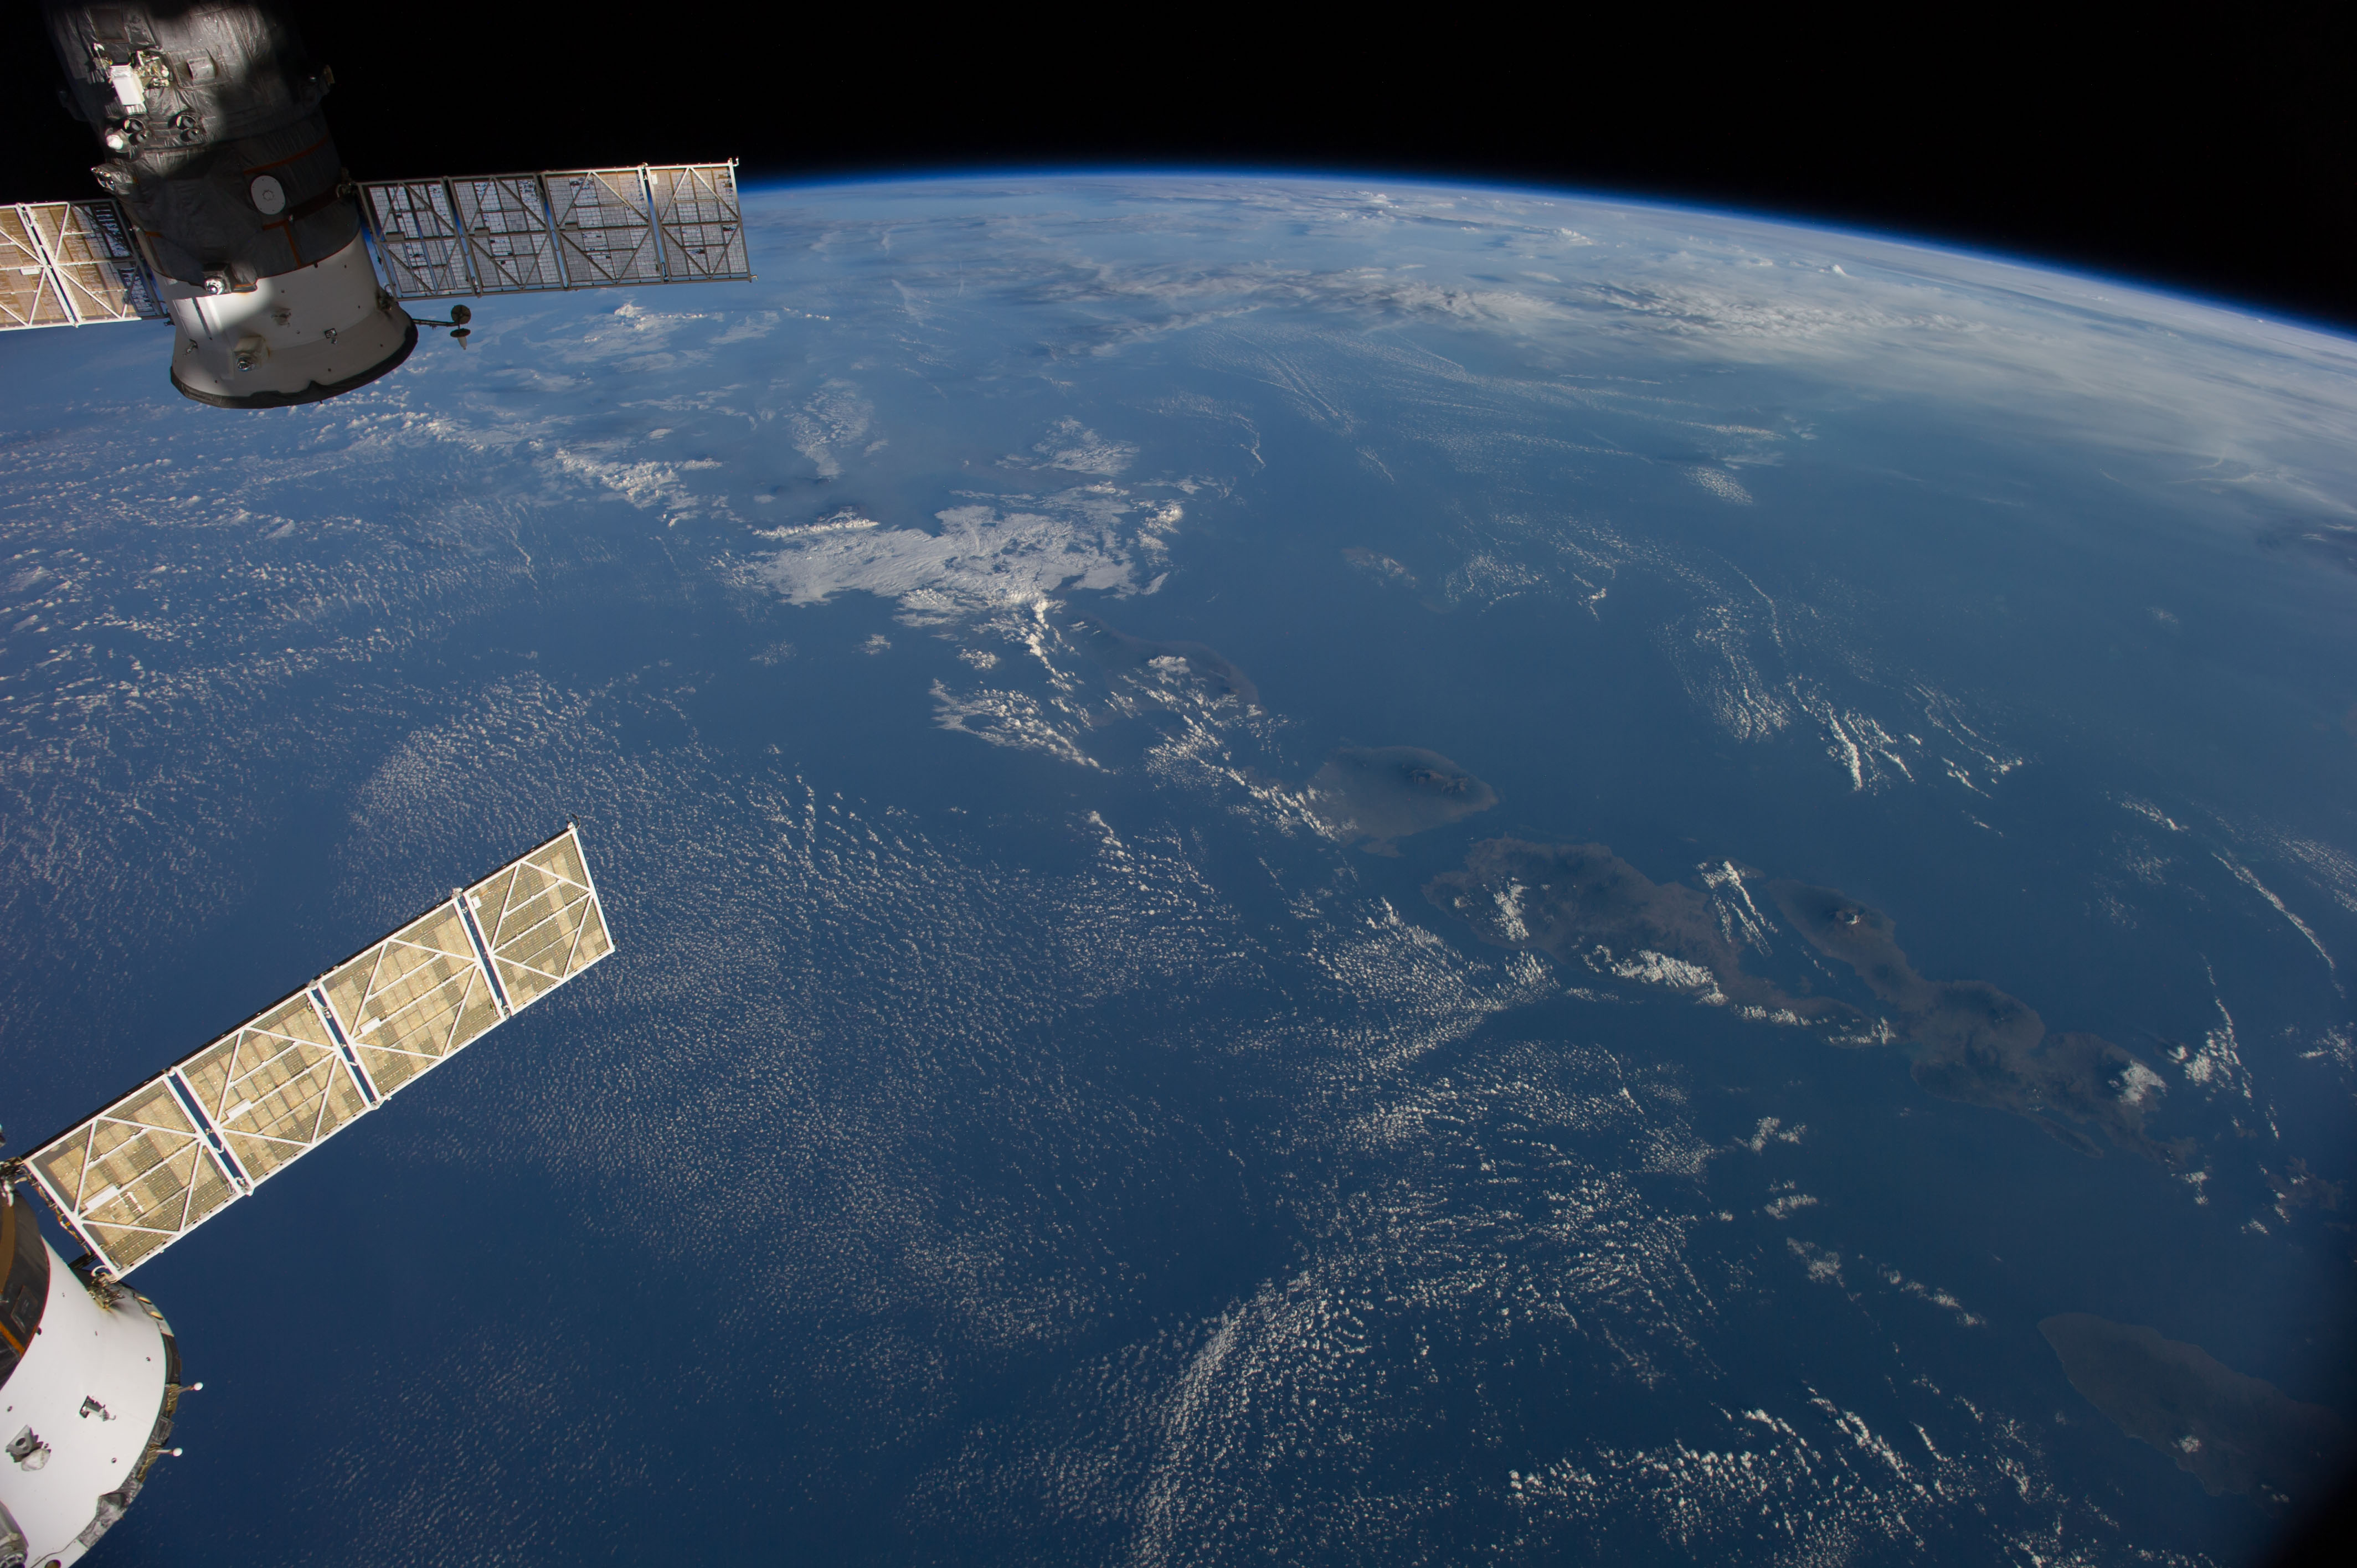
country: INDONESIA
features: BALI, W. NUSA TENGGARA, BALI S., JAVA S., MT. RINJANI, MT. TAMBORA, ATMOSPHERIC LIMB
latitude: -9.5
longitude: 116.0
